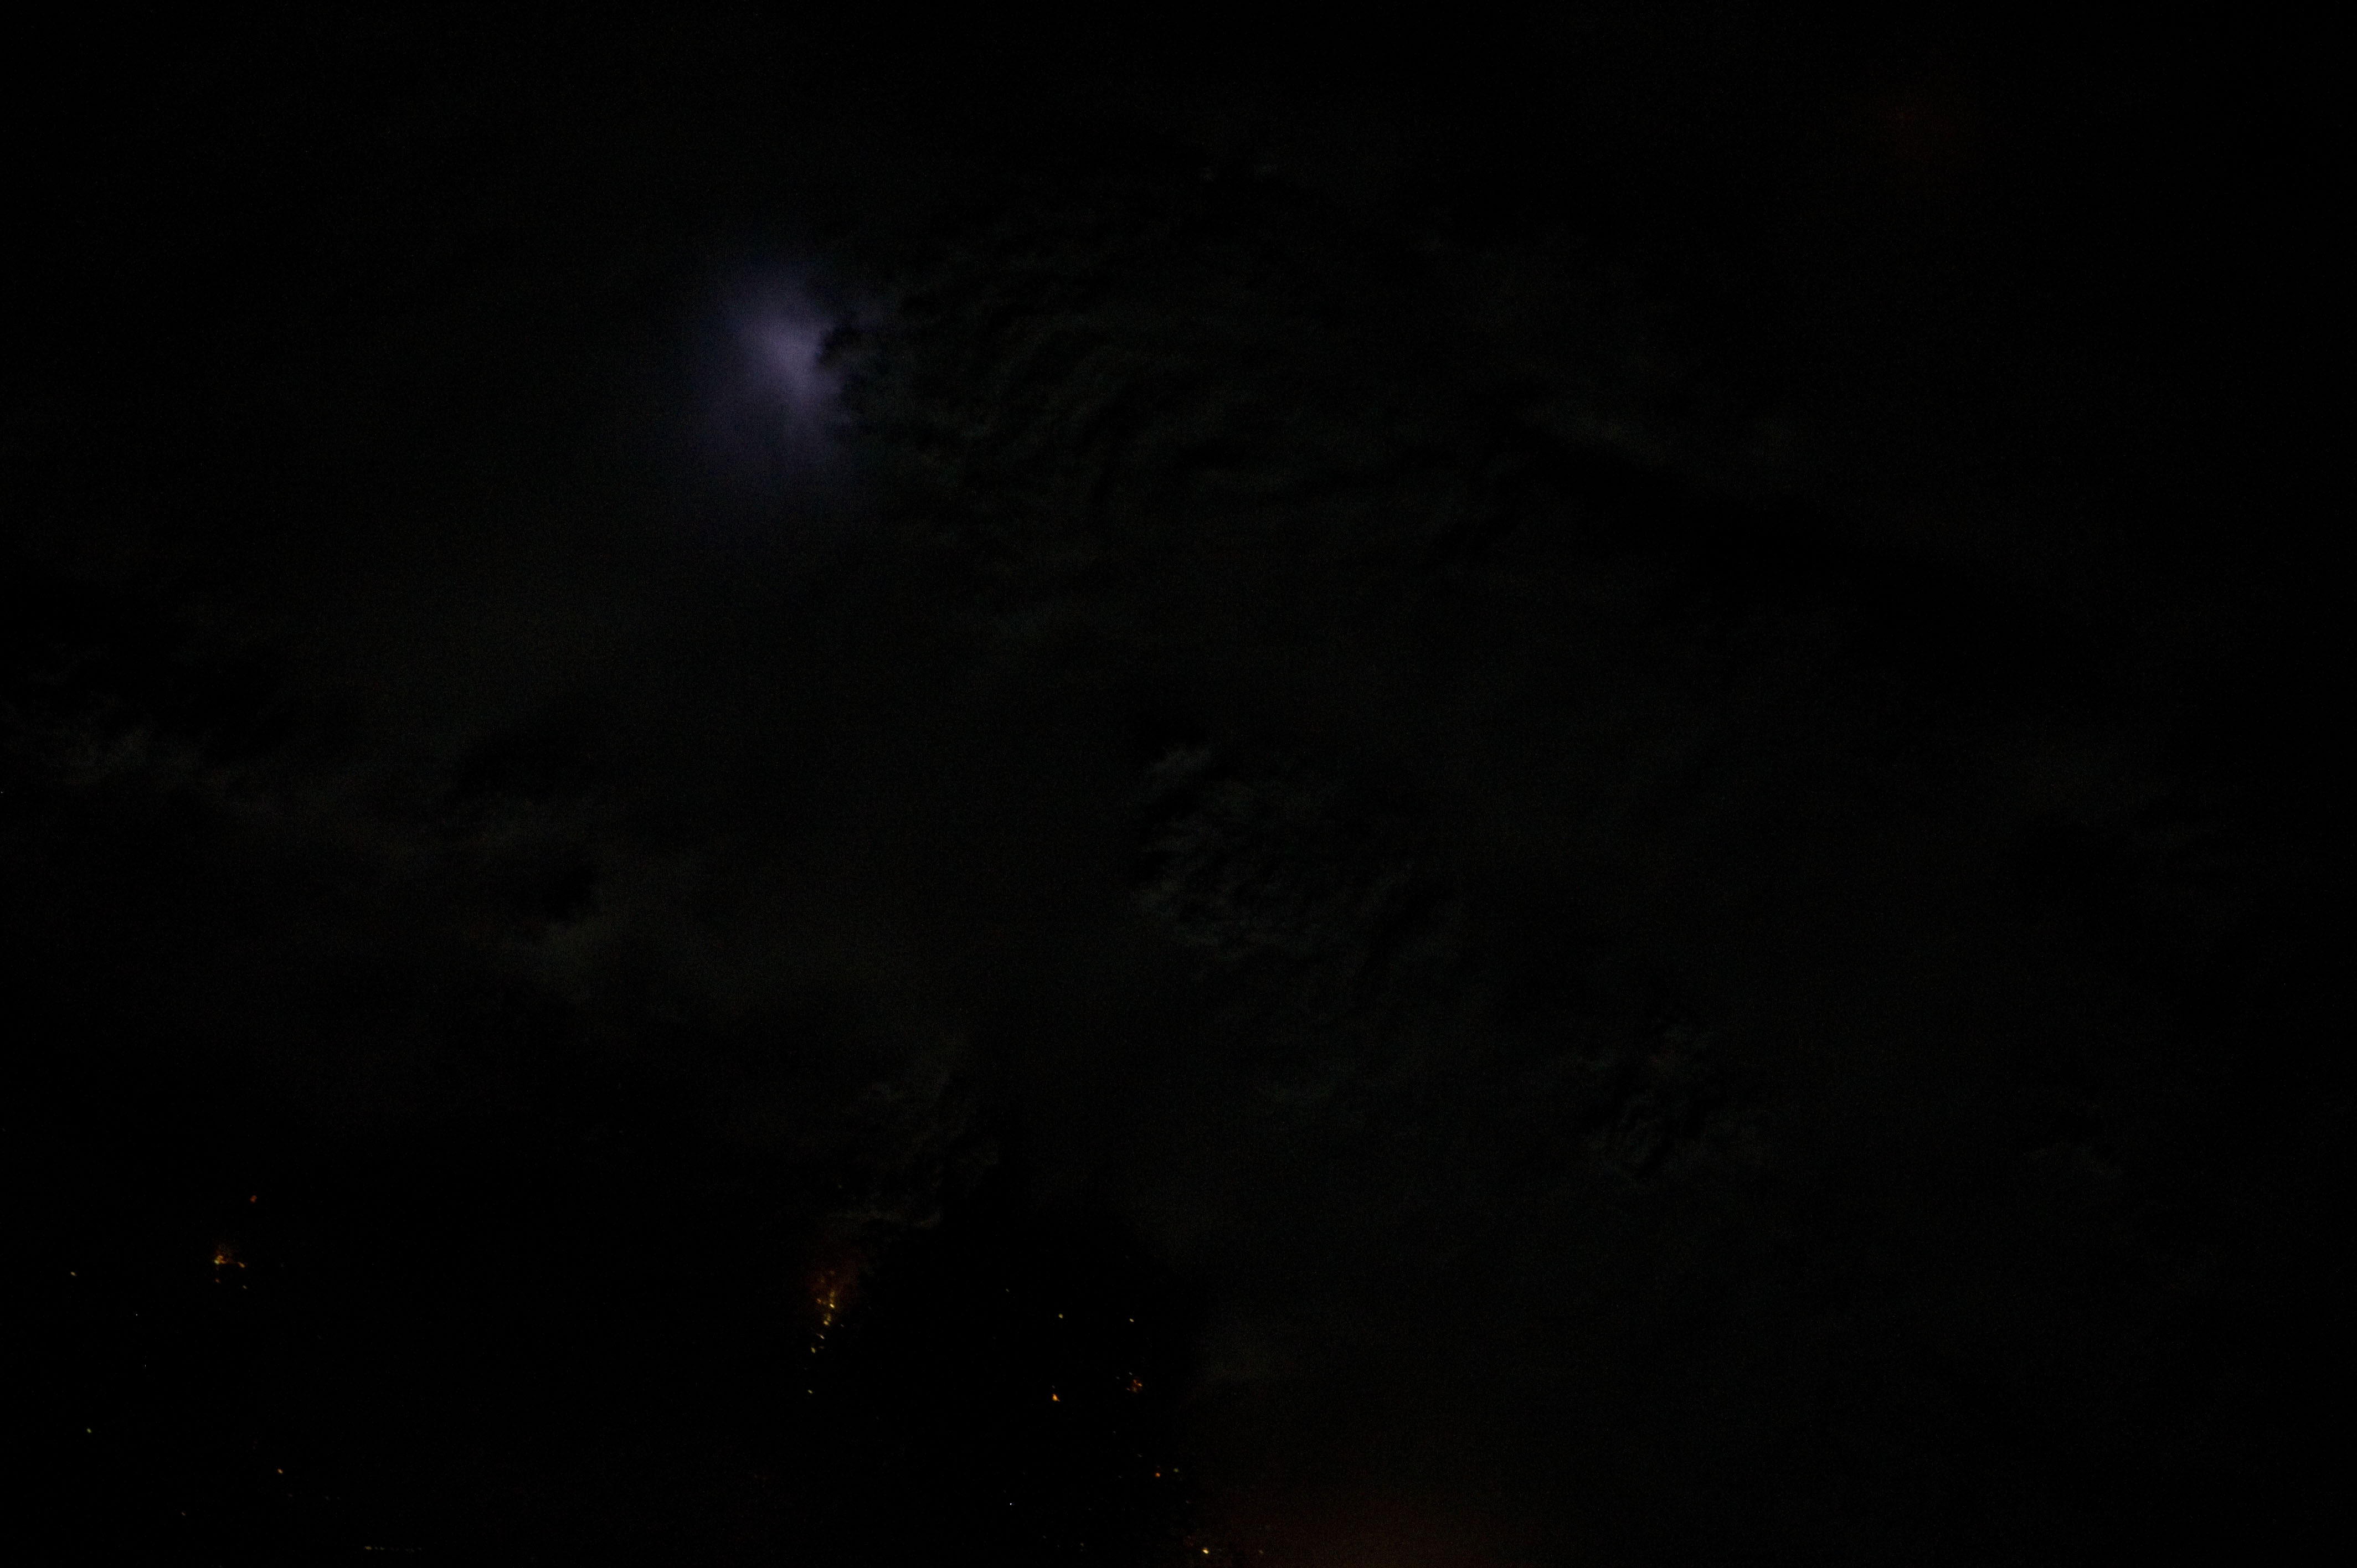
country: USA-OKLAHOMA
